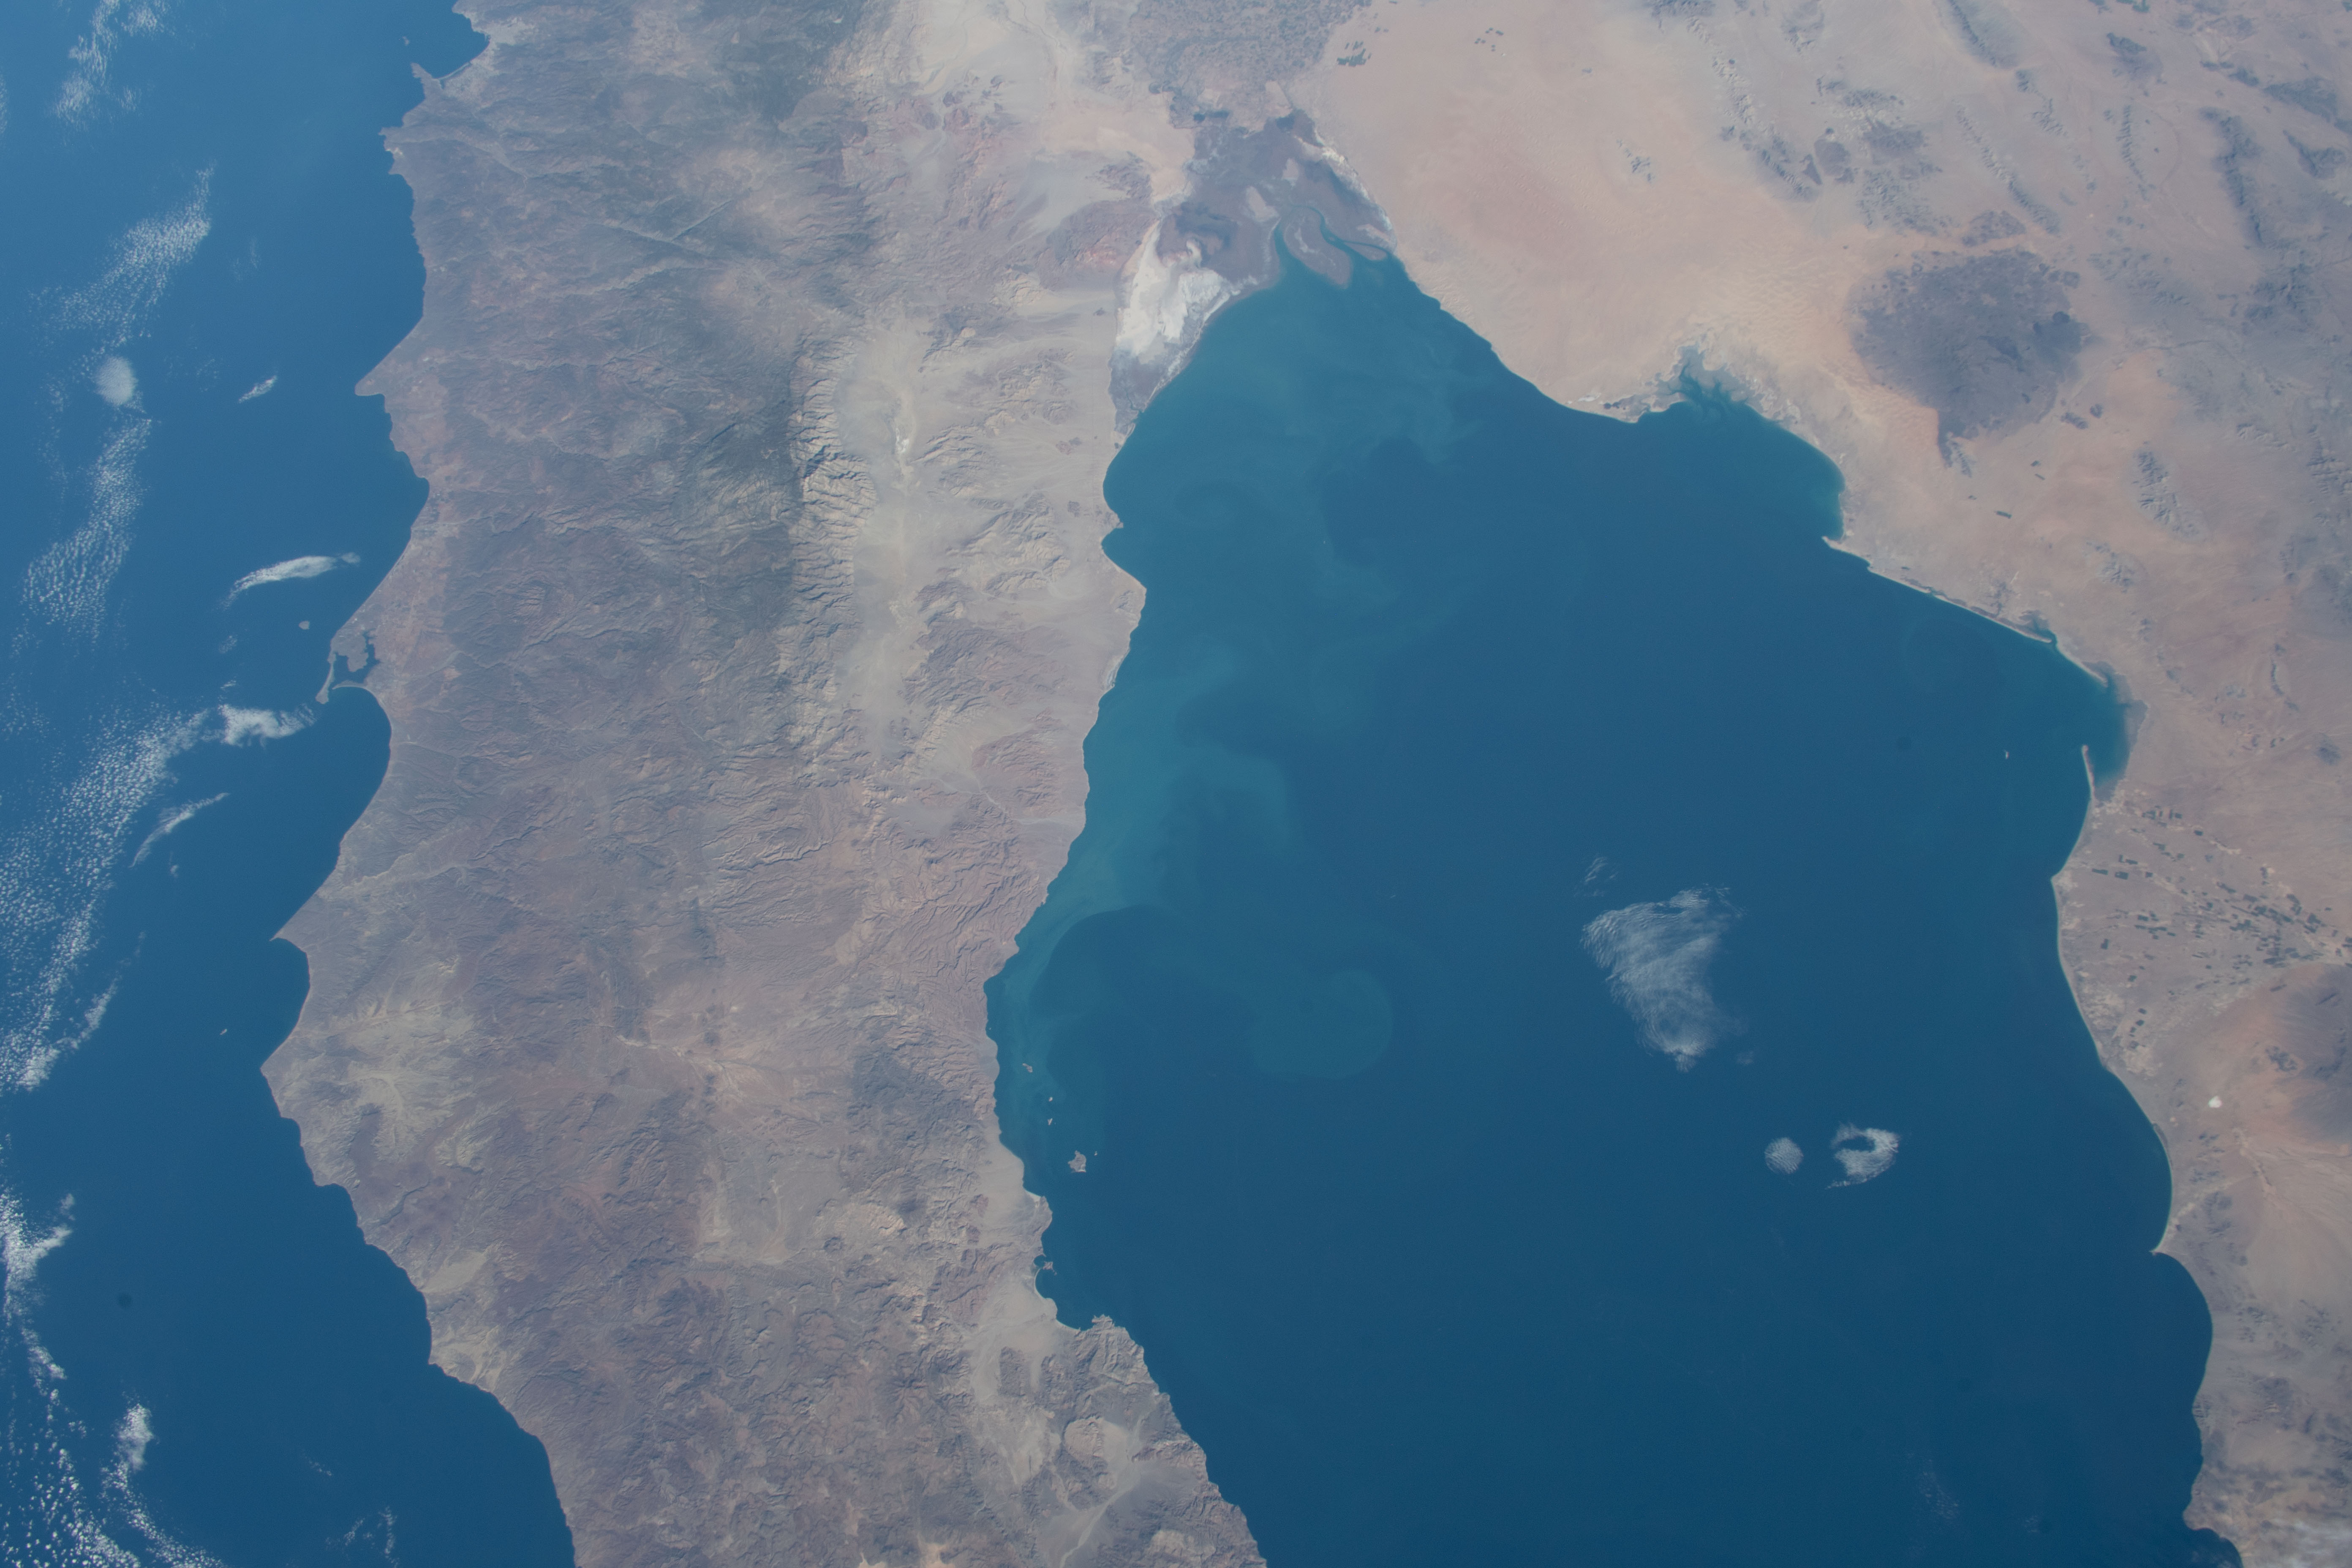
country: MEXICO
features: WAGNER BASIN, GULF OF CALIFORNIA
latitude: 31.0
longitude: -114.5
